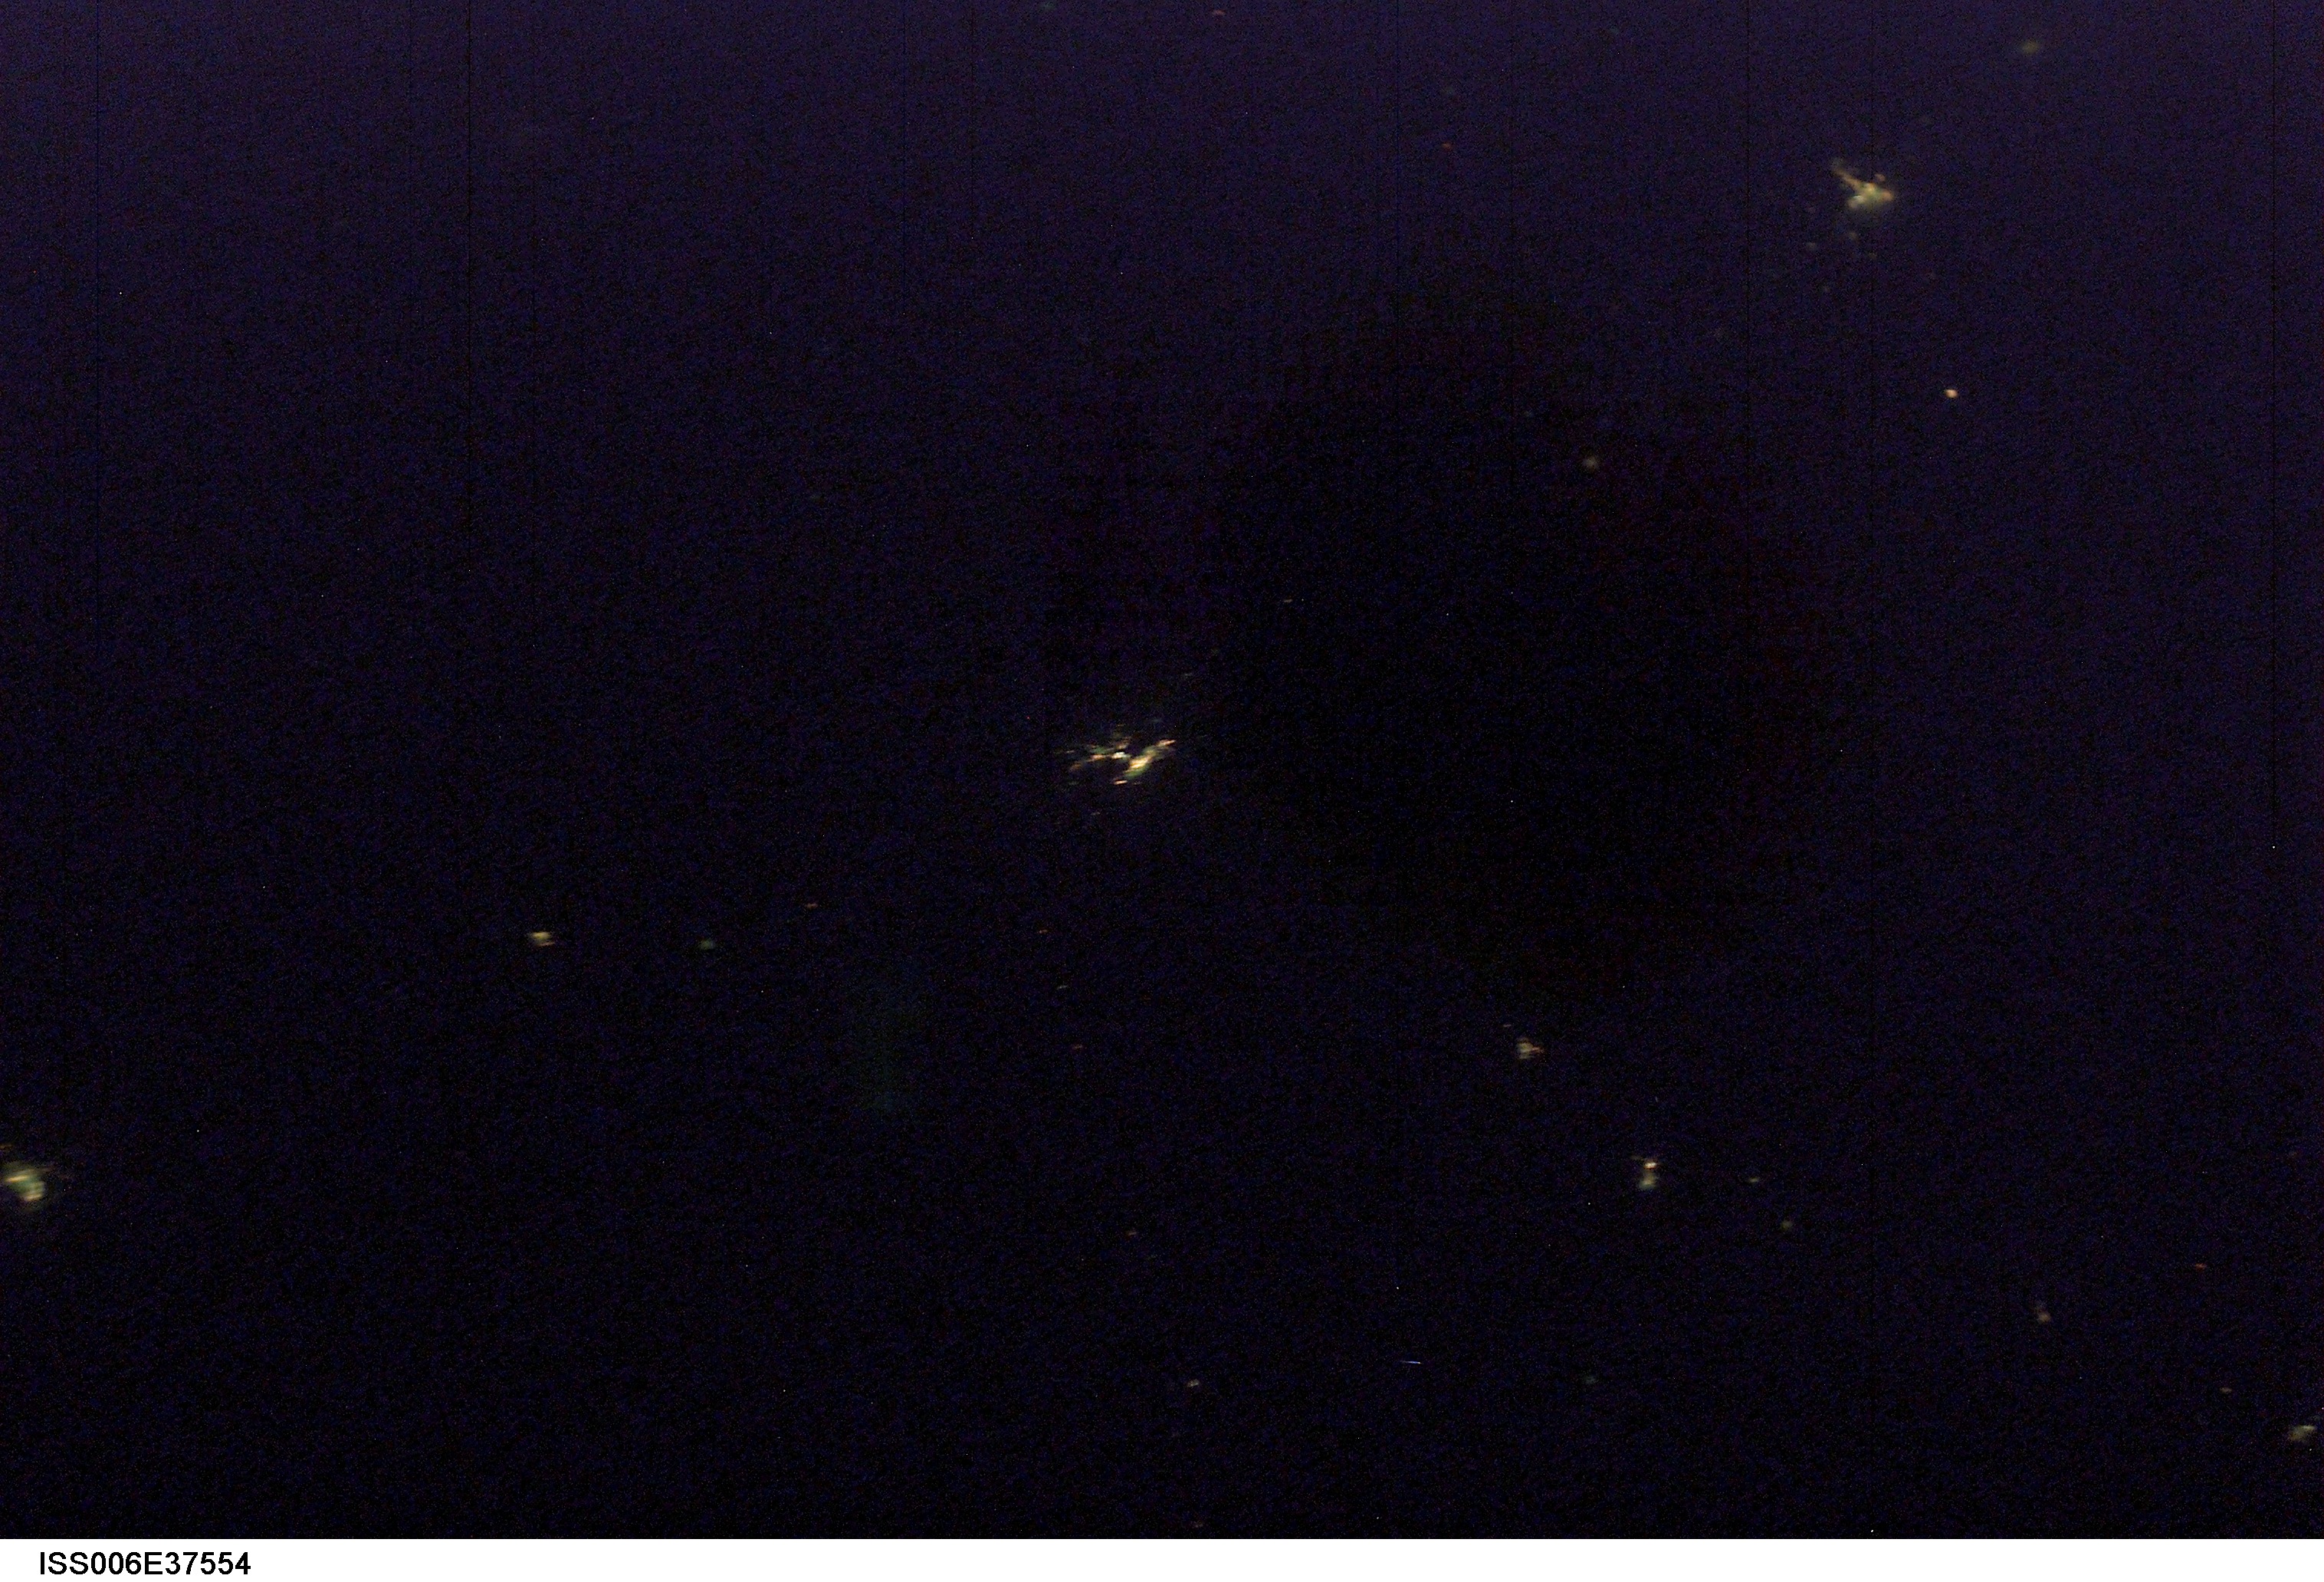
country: USA-MONTANA
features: DARK EARTHOBS
